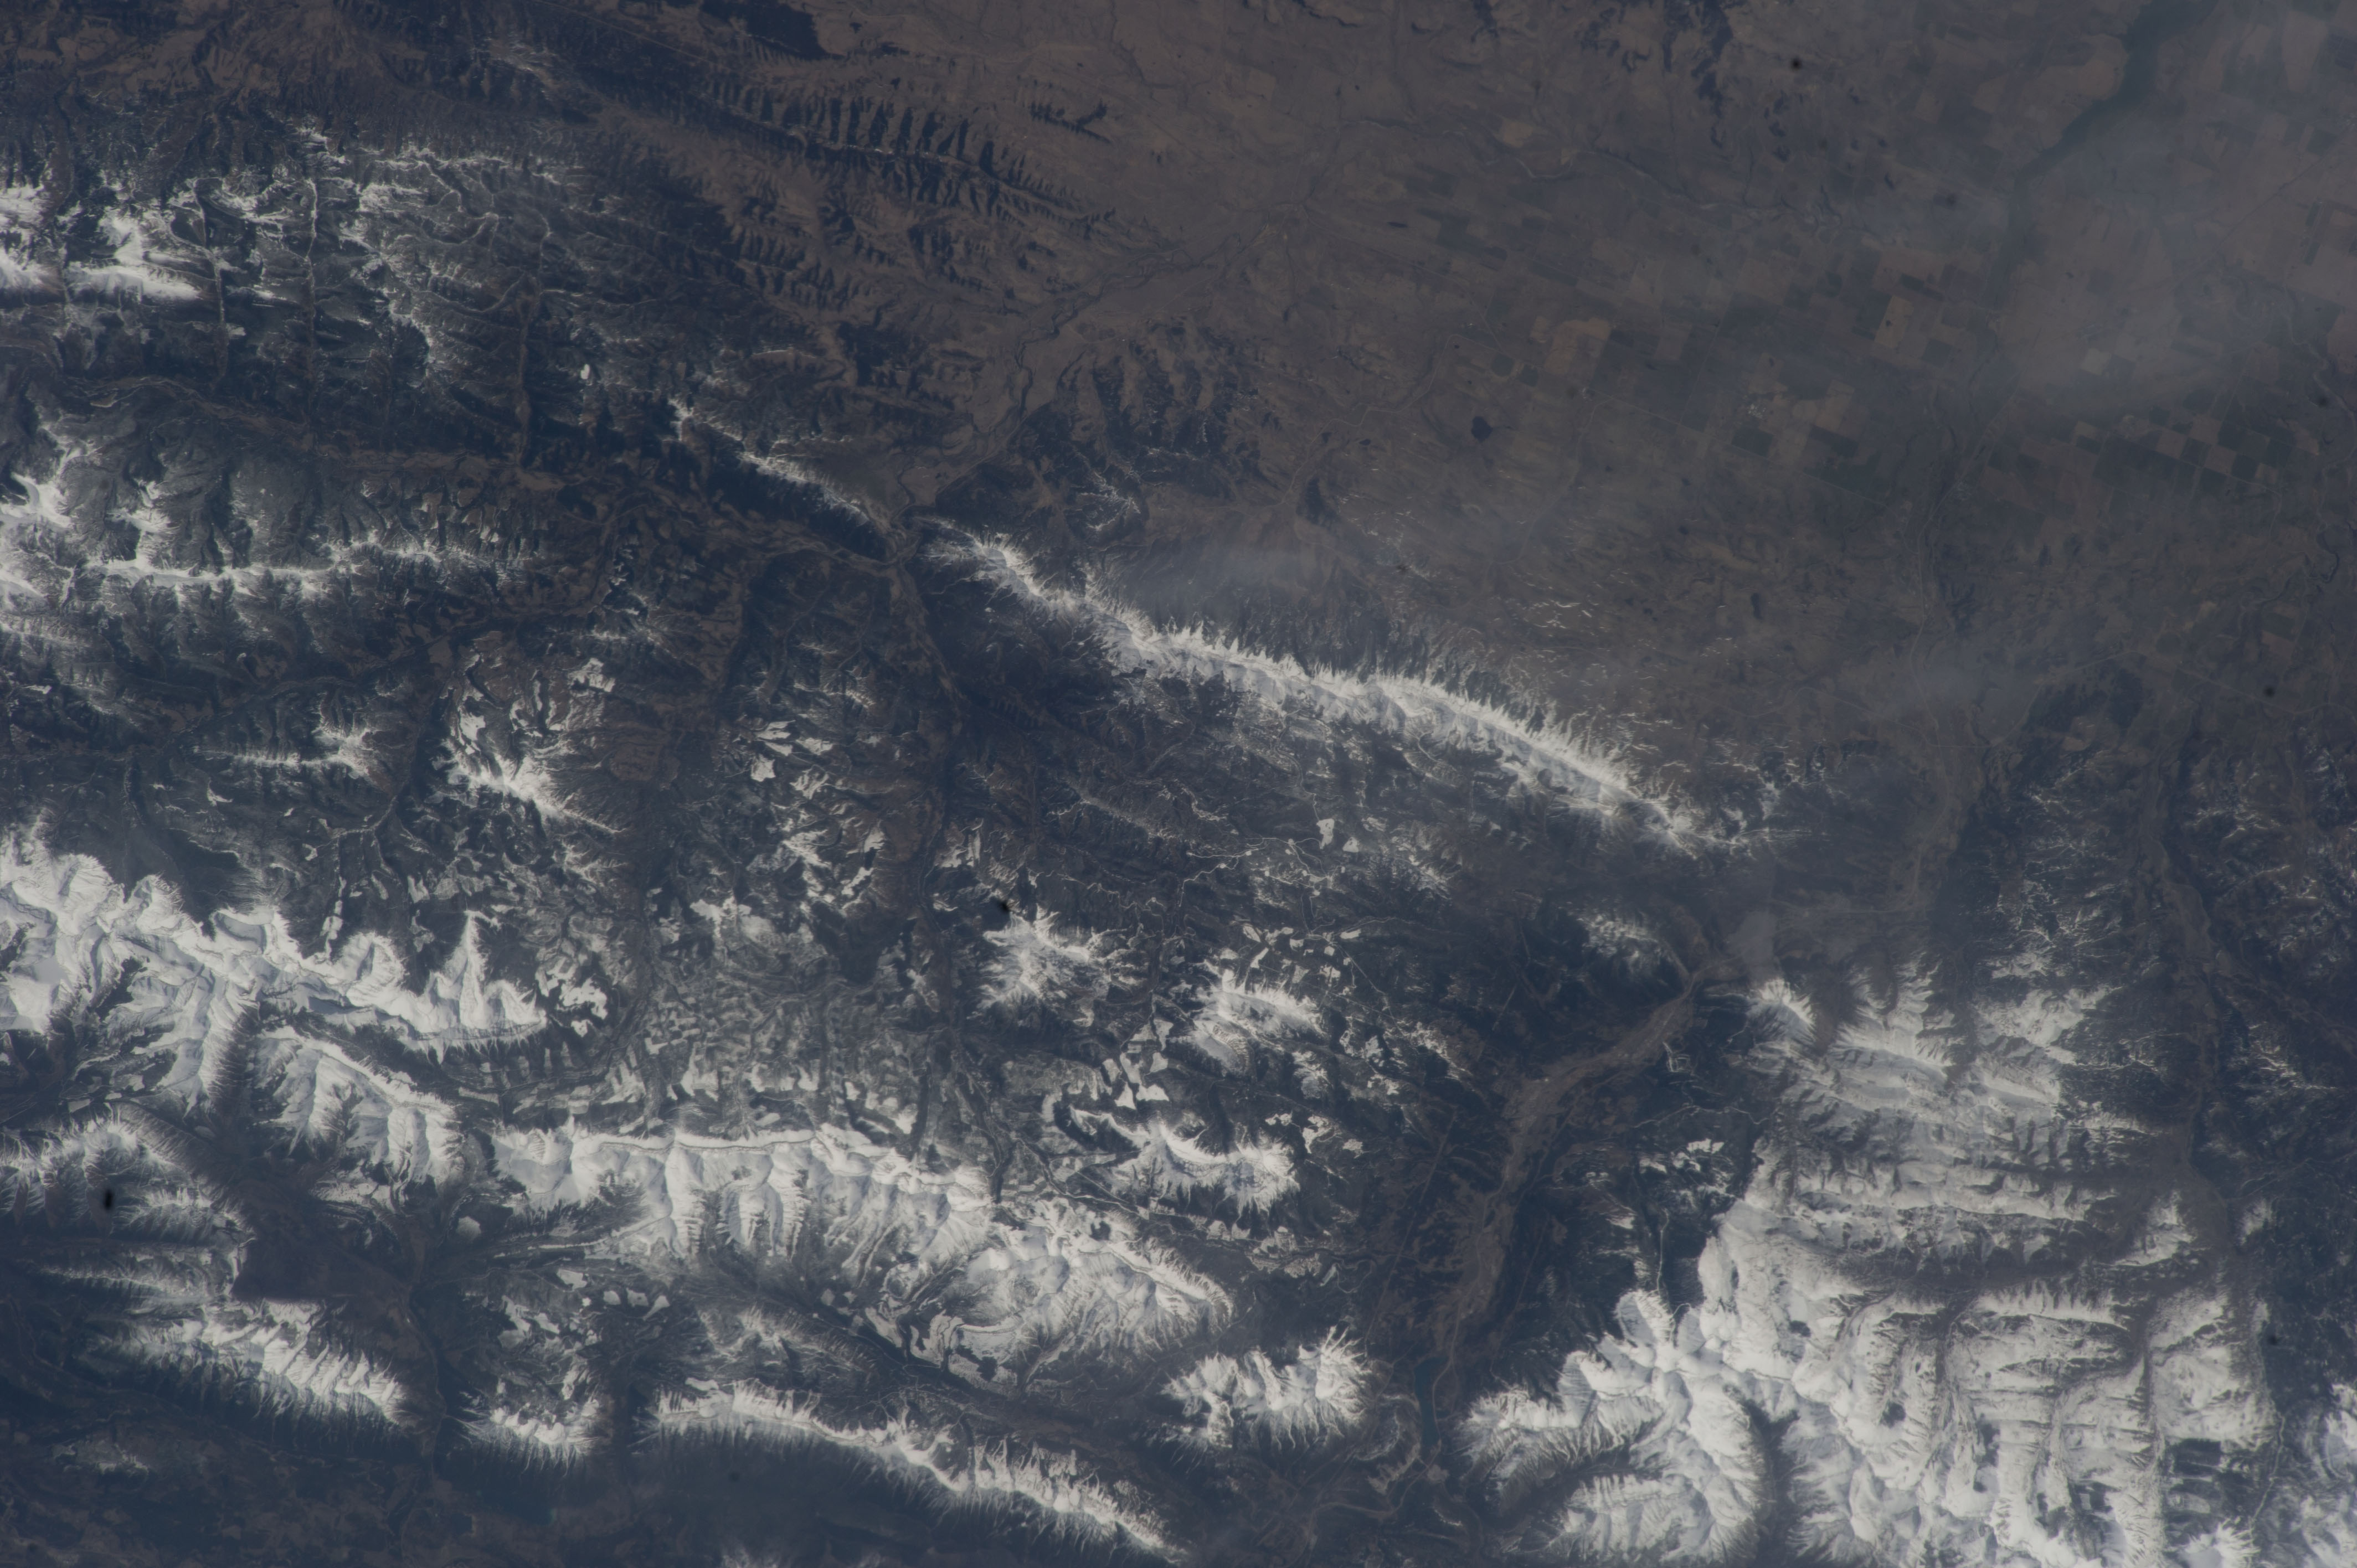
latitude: 49.8
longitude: -114.4
